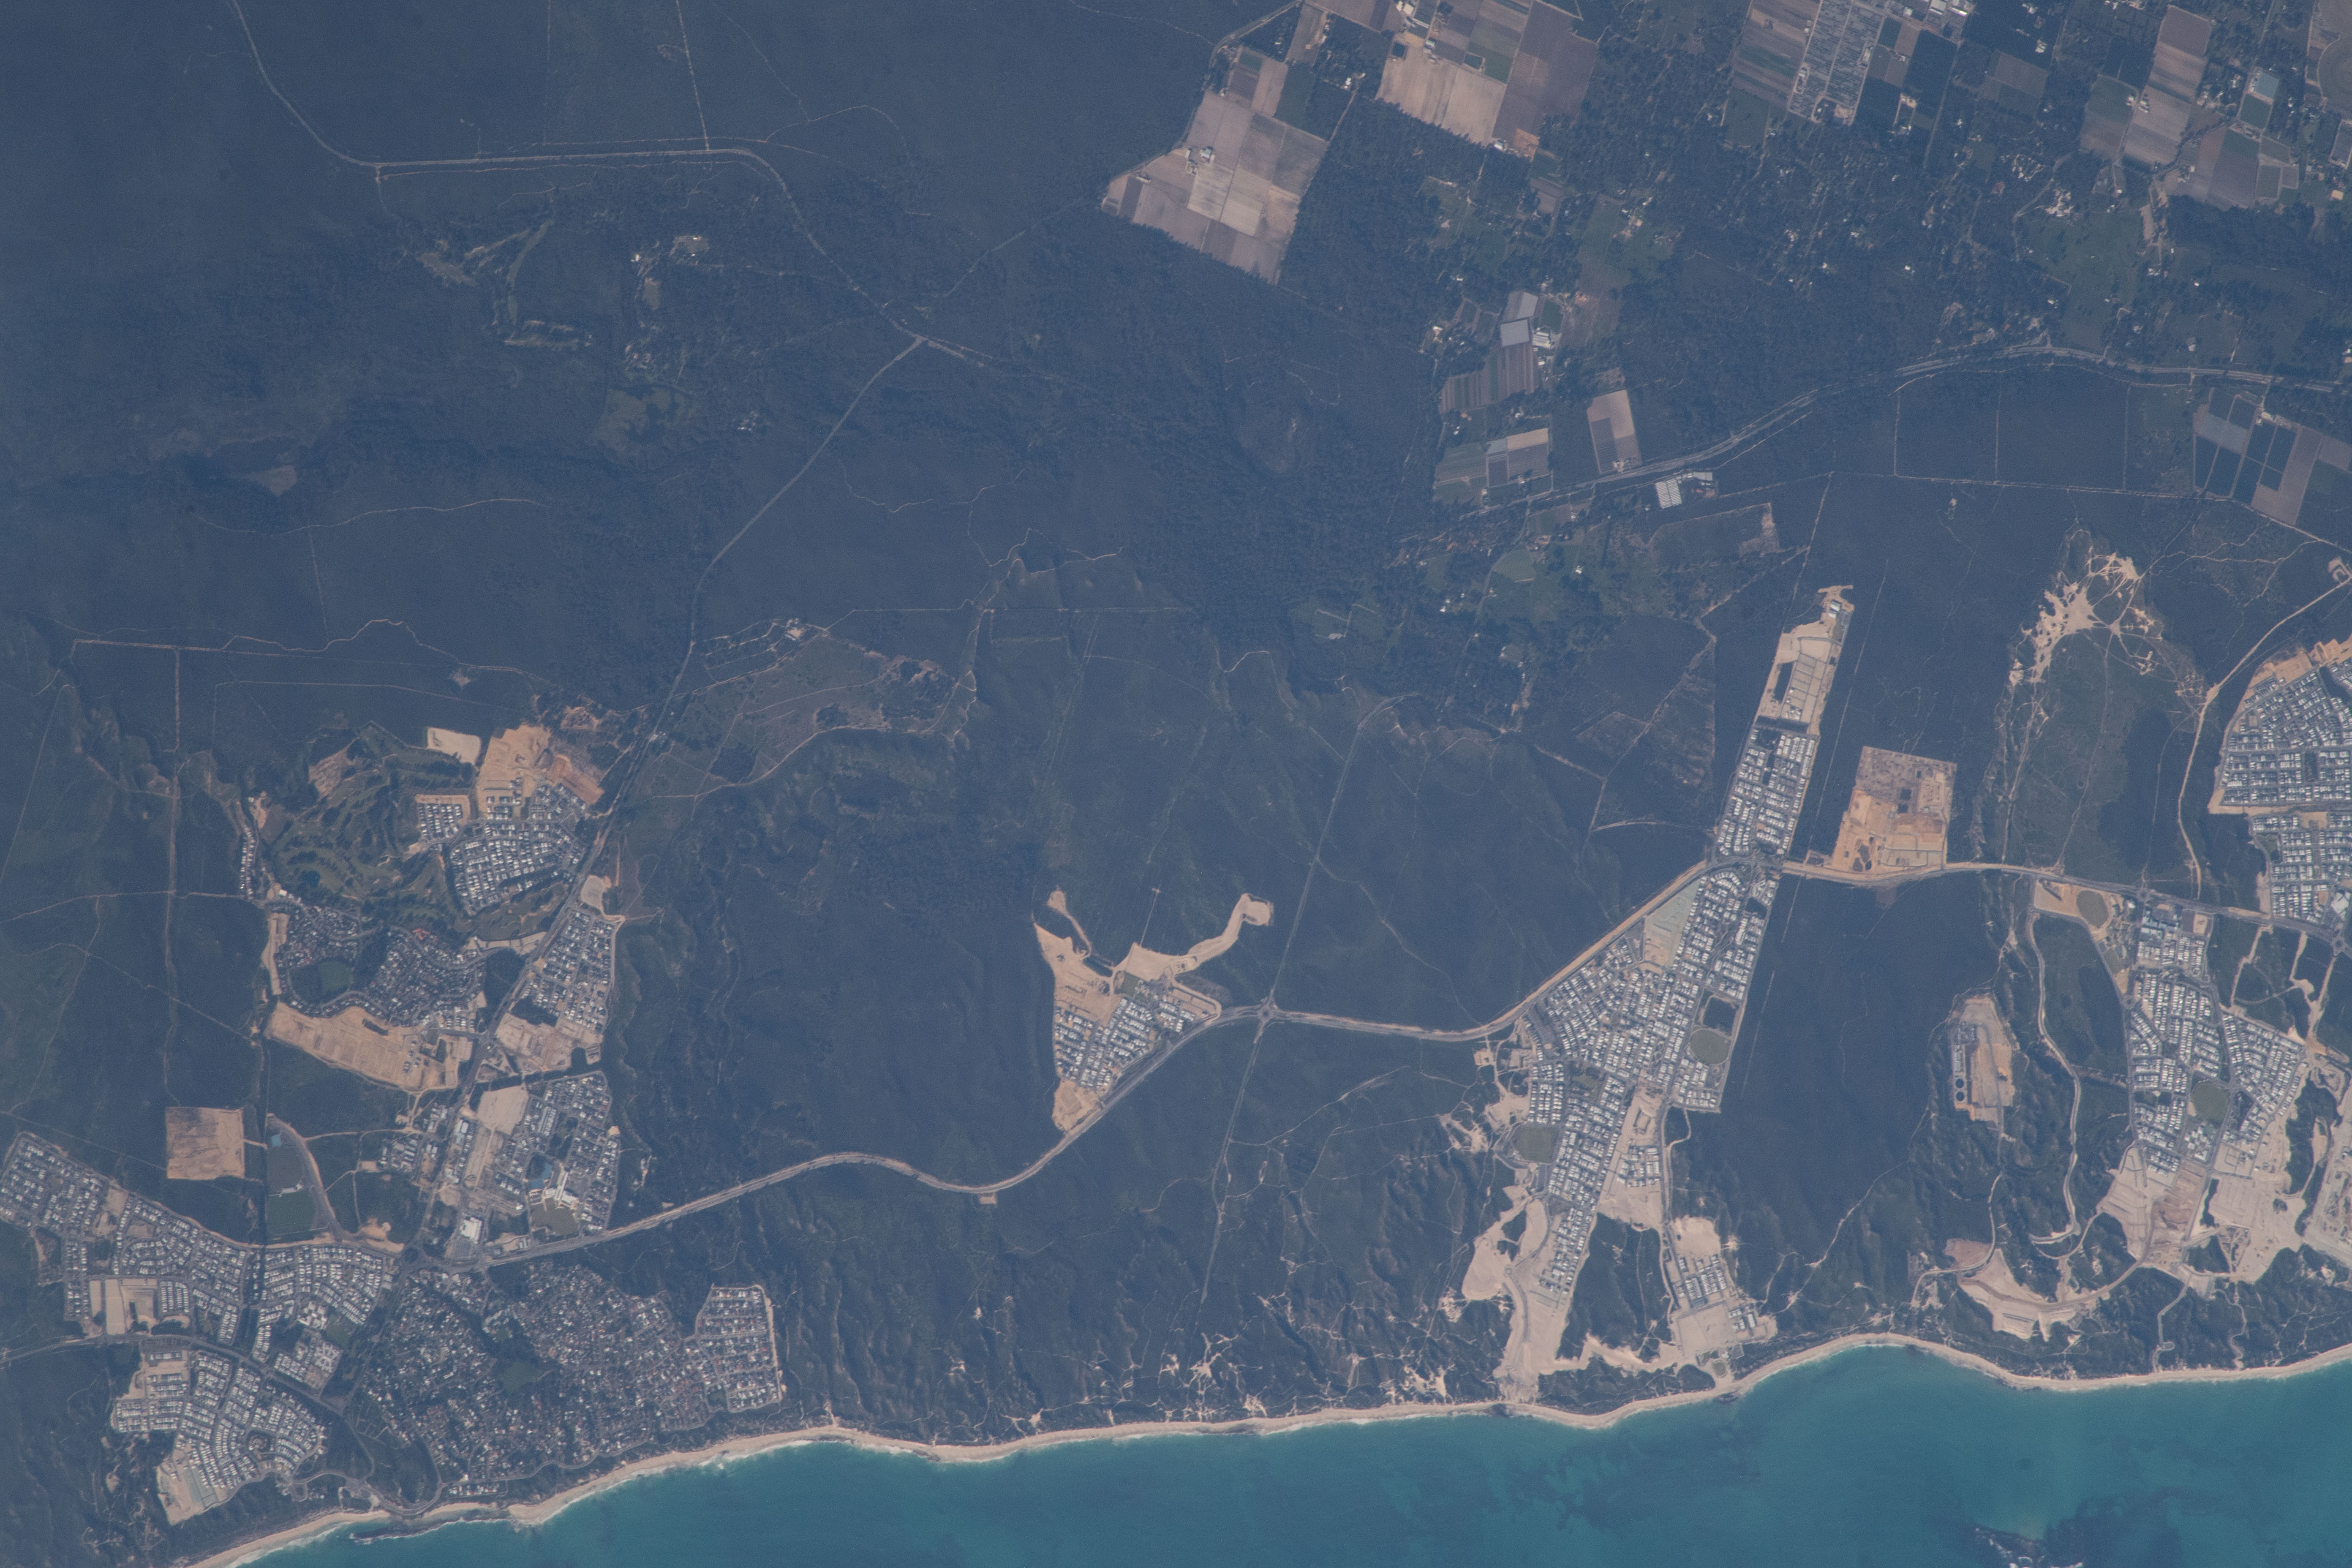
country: AUSTRALIA-WA
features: ENGLINTON, AGRICULTURE, AUSTRALIA
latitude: -31.6
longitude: 115.7
